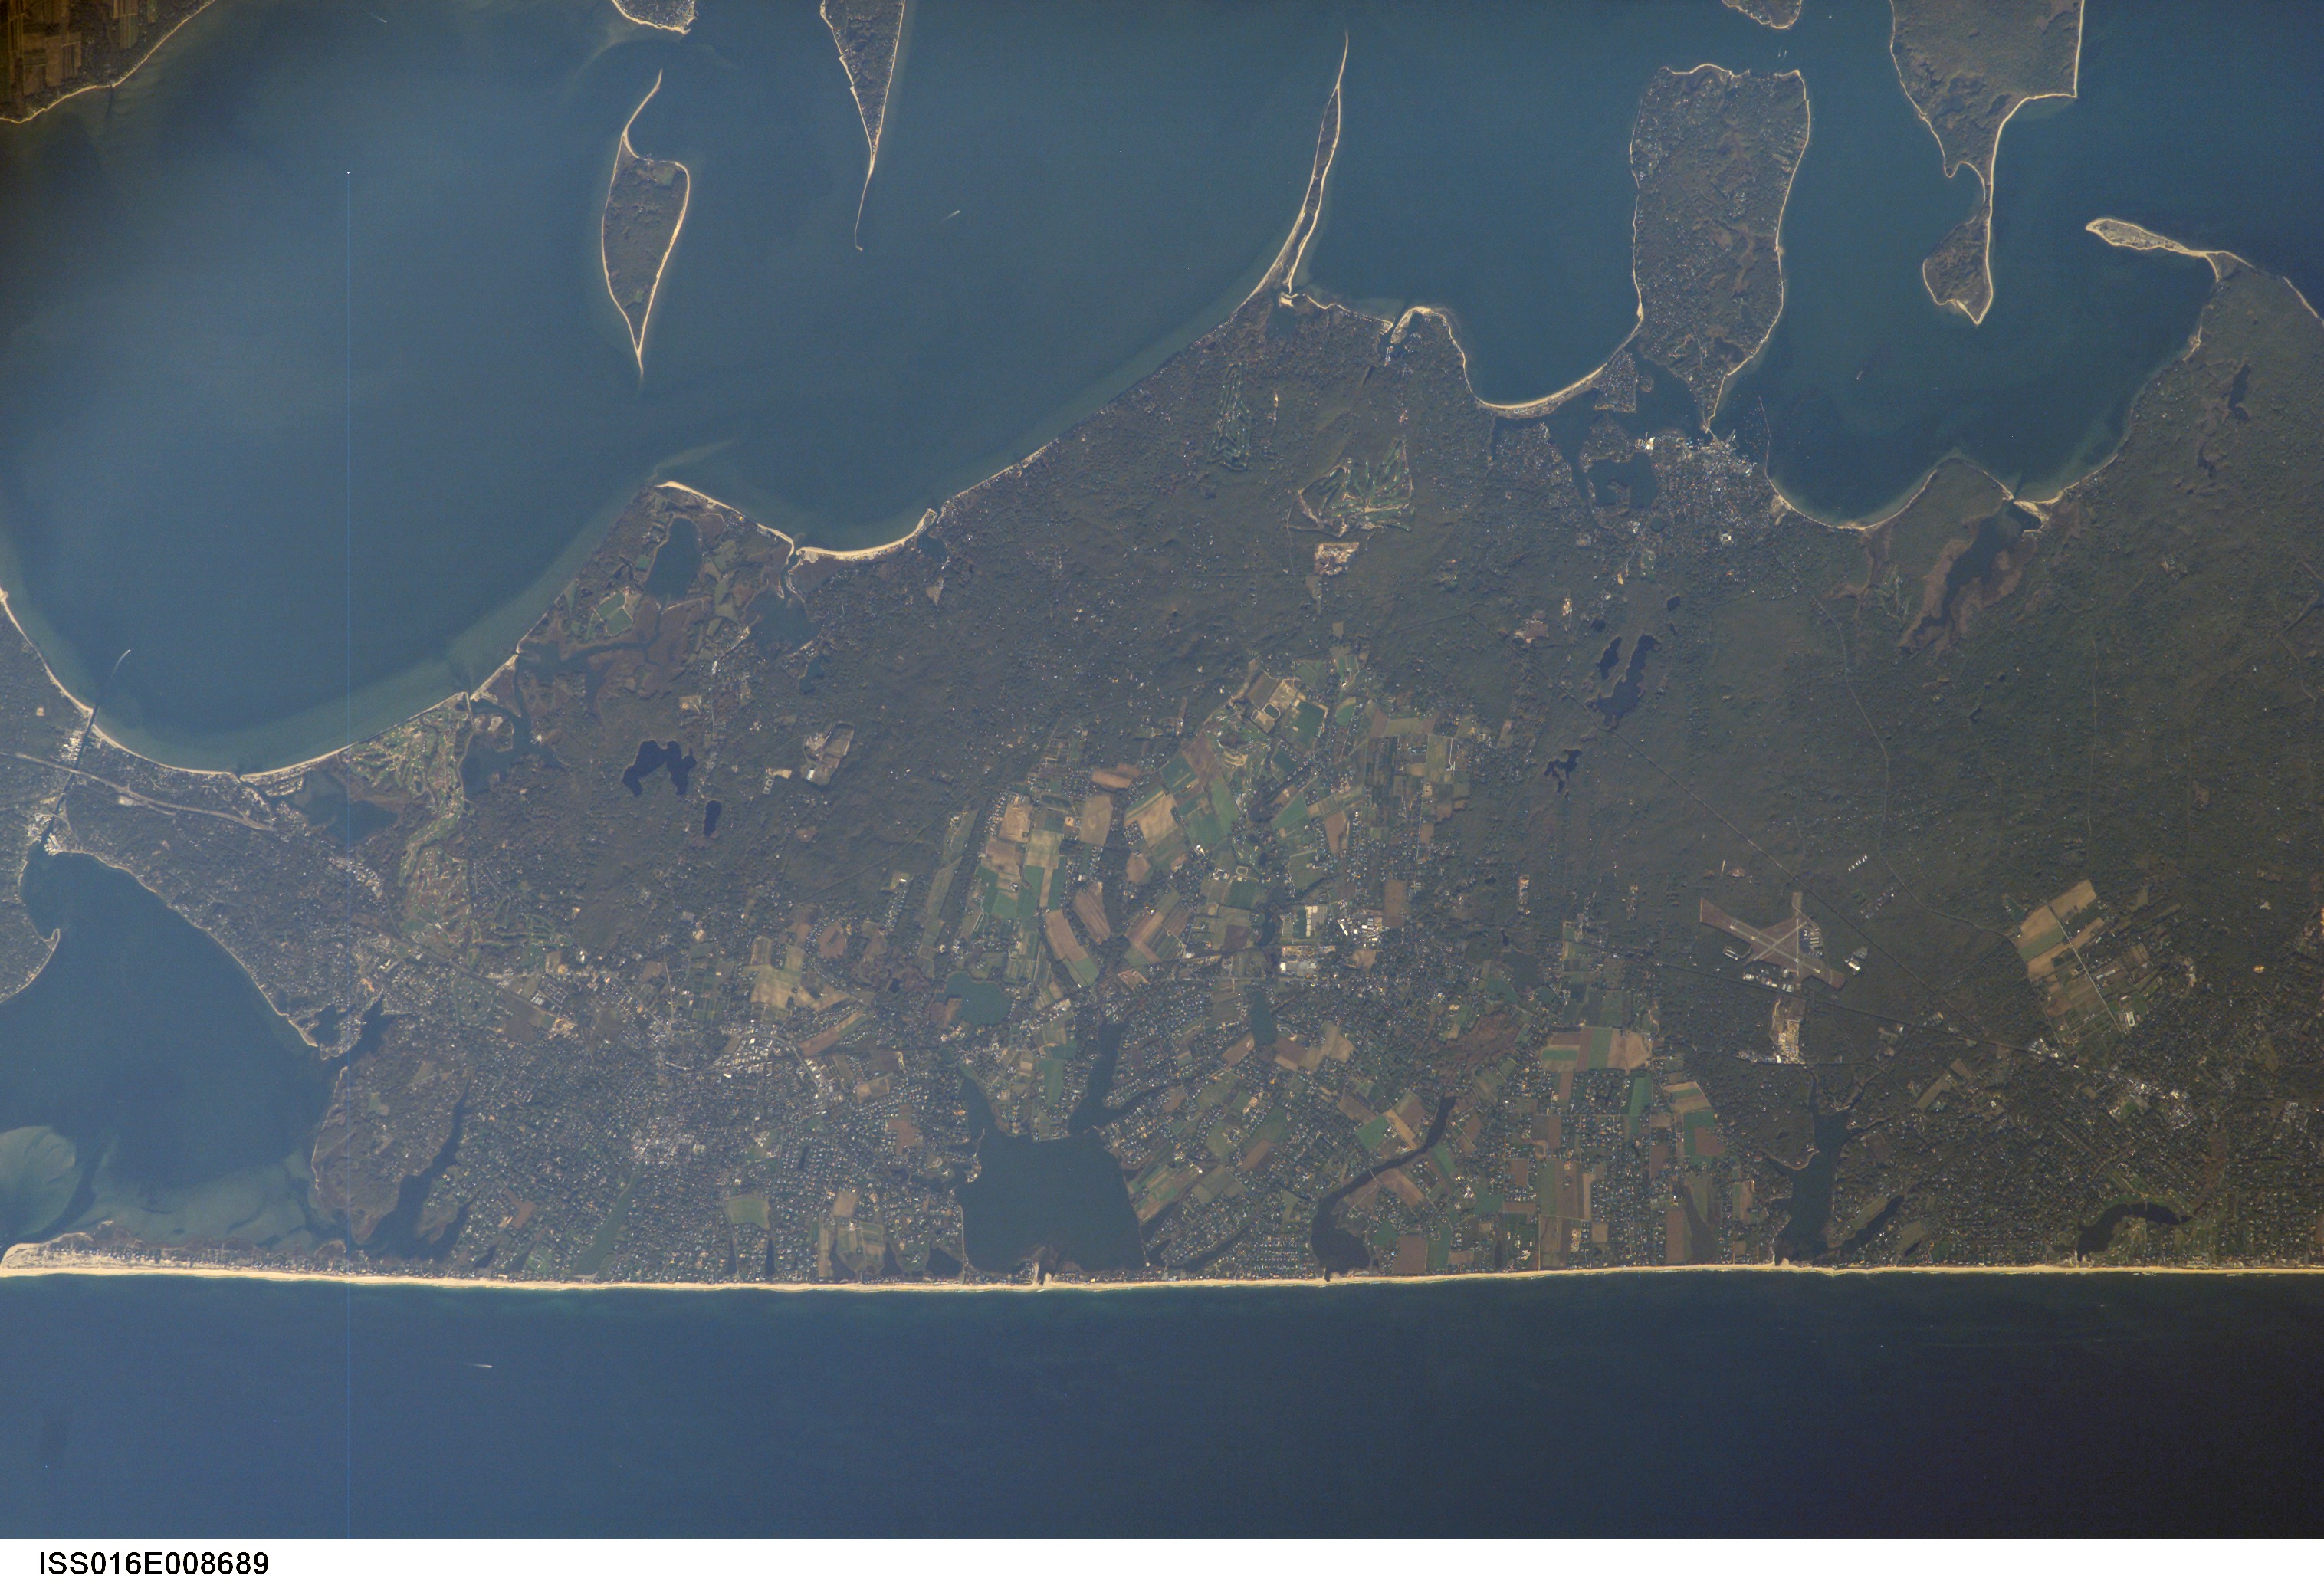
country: USA-NEW YORK
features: SOUTHAMPTON, PECONIC BAY
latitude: 41.0
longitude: -72.4
